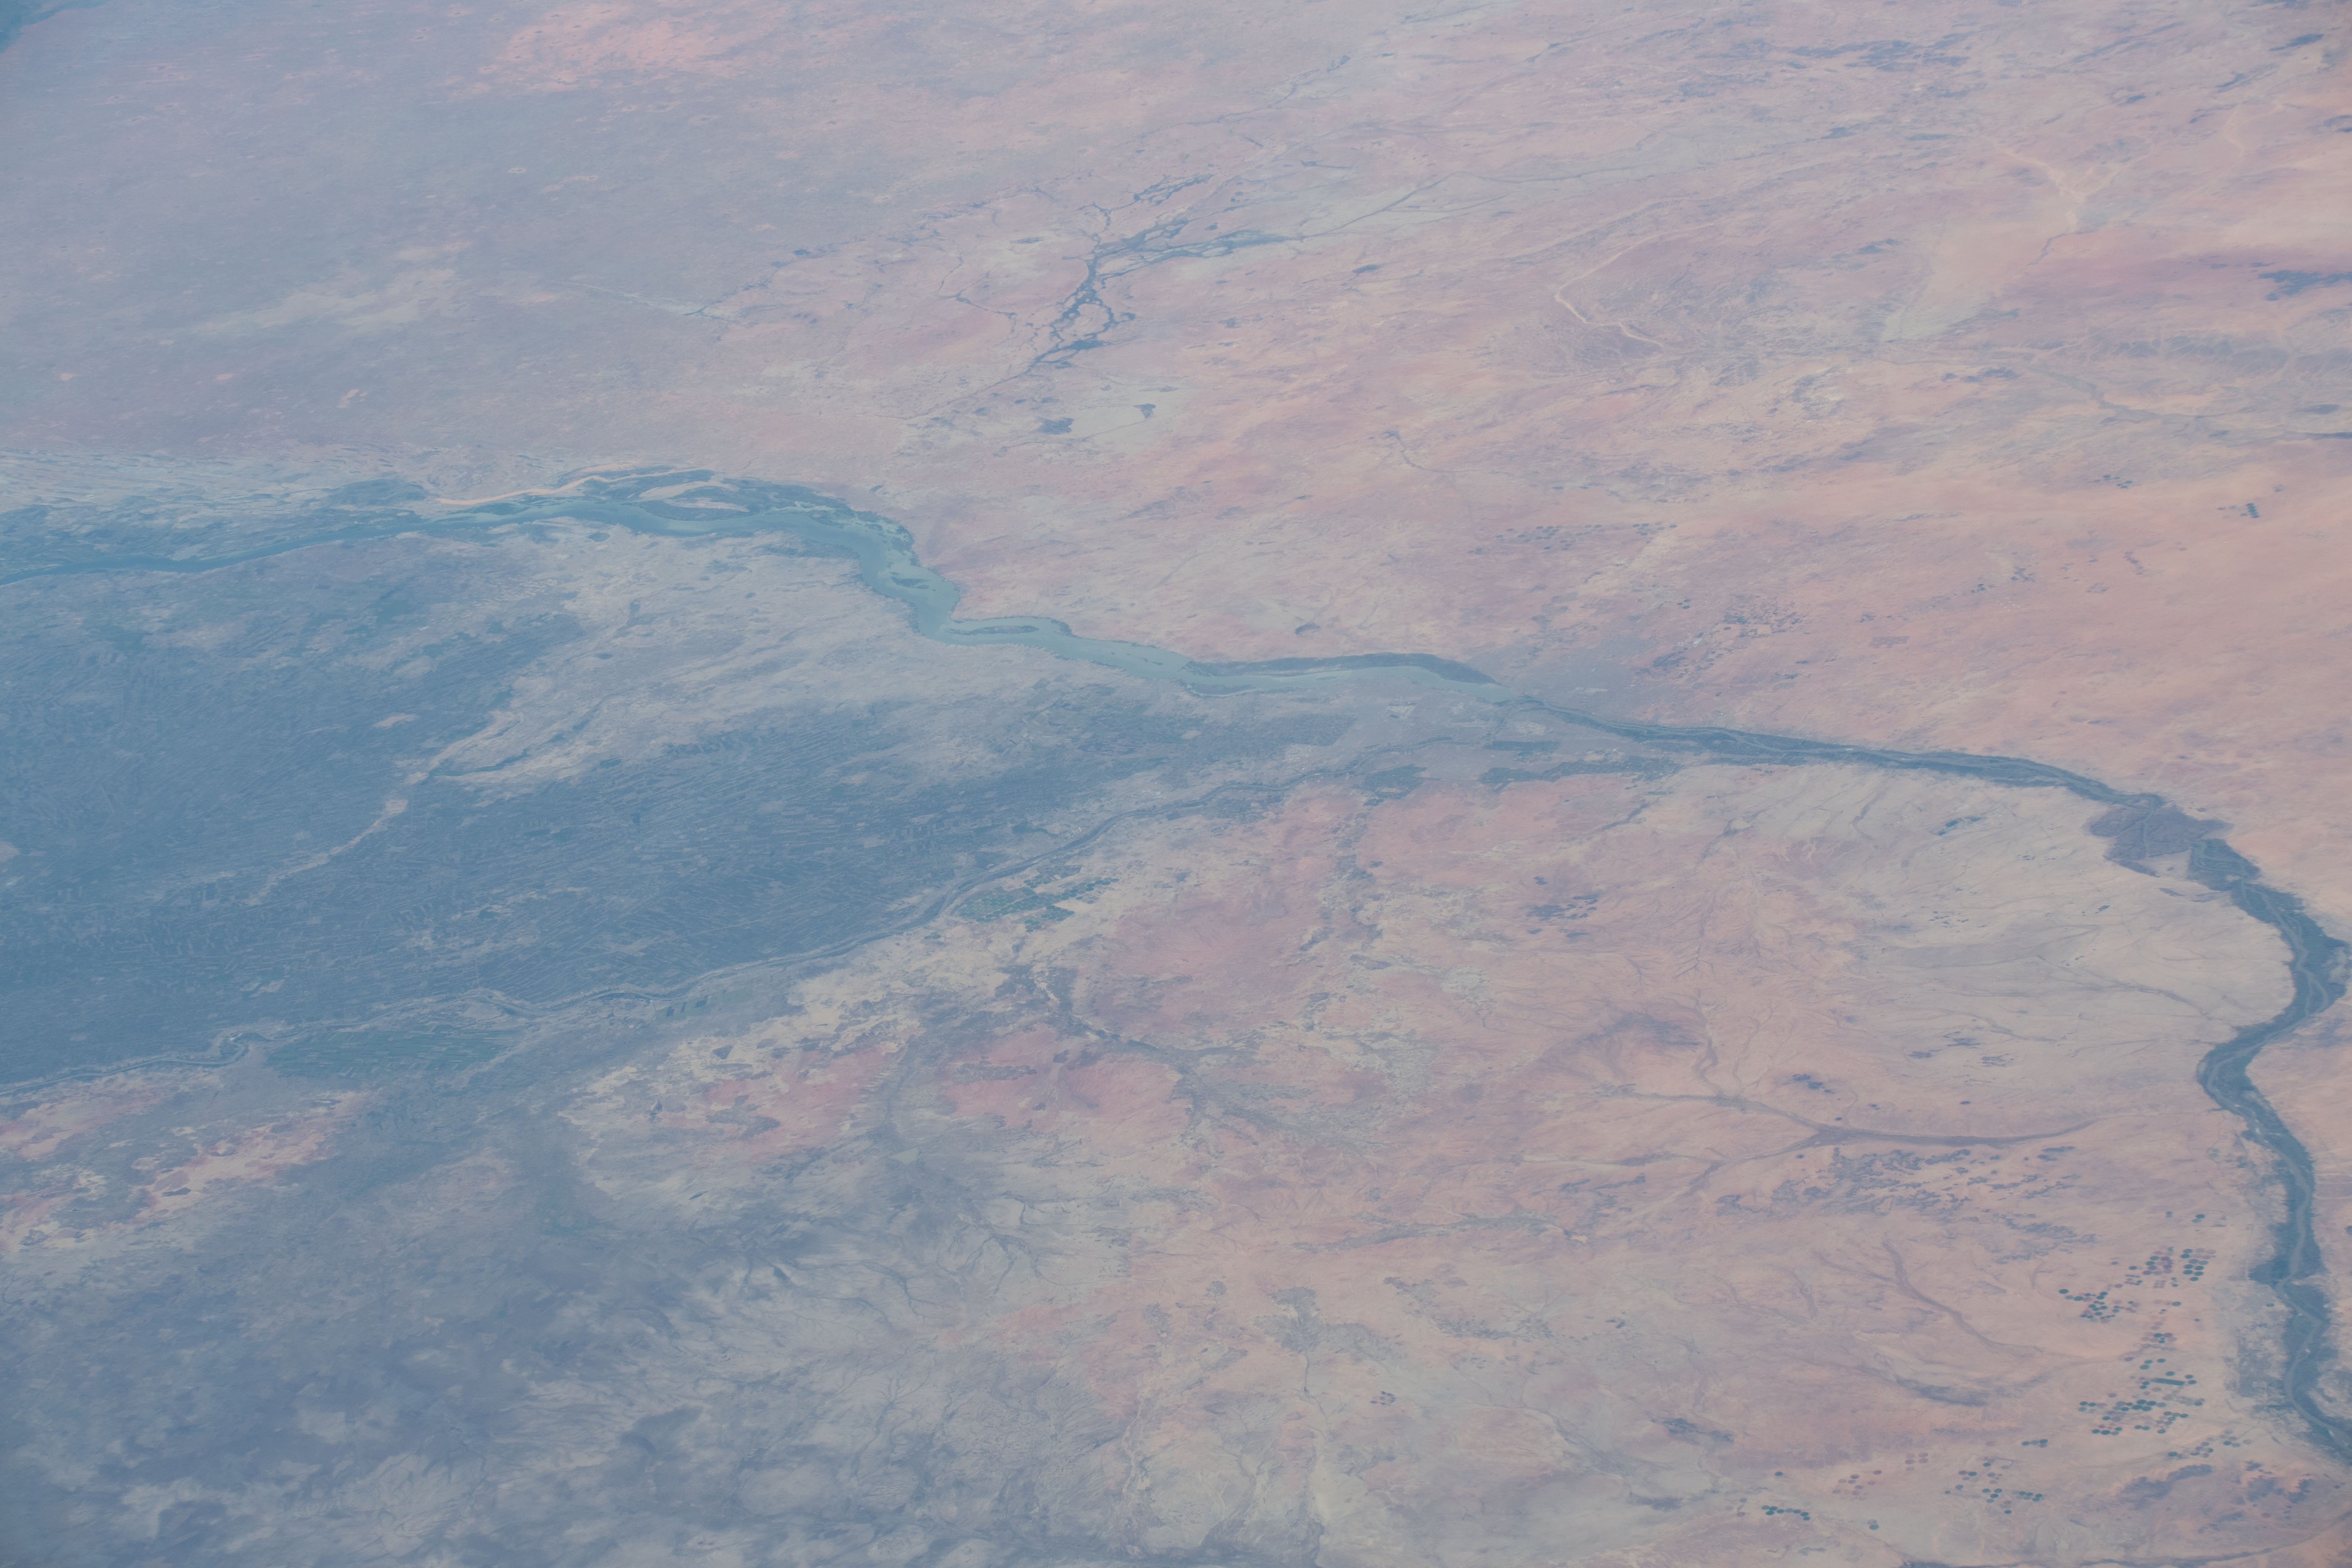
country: SUDAN
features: SUDAN, WHITE NILE RIVER, KHARTOUM
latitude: 15.4
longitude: 32.6
